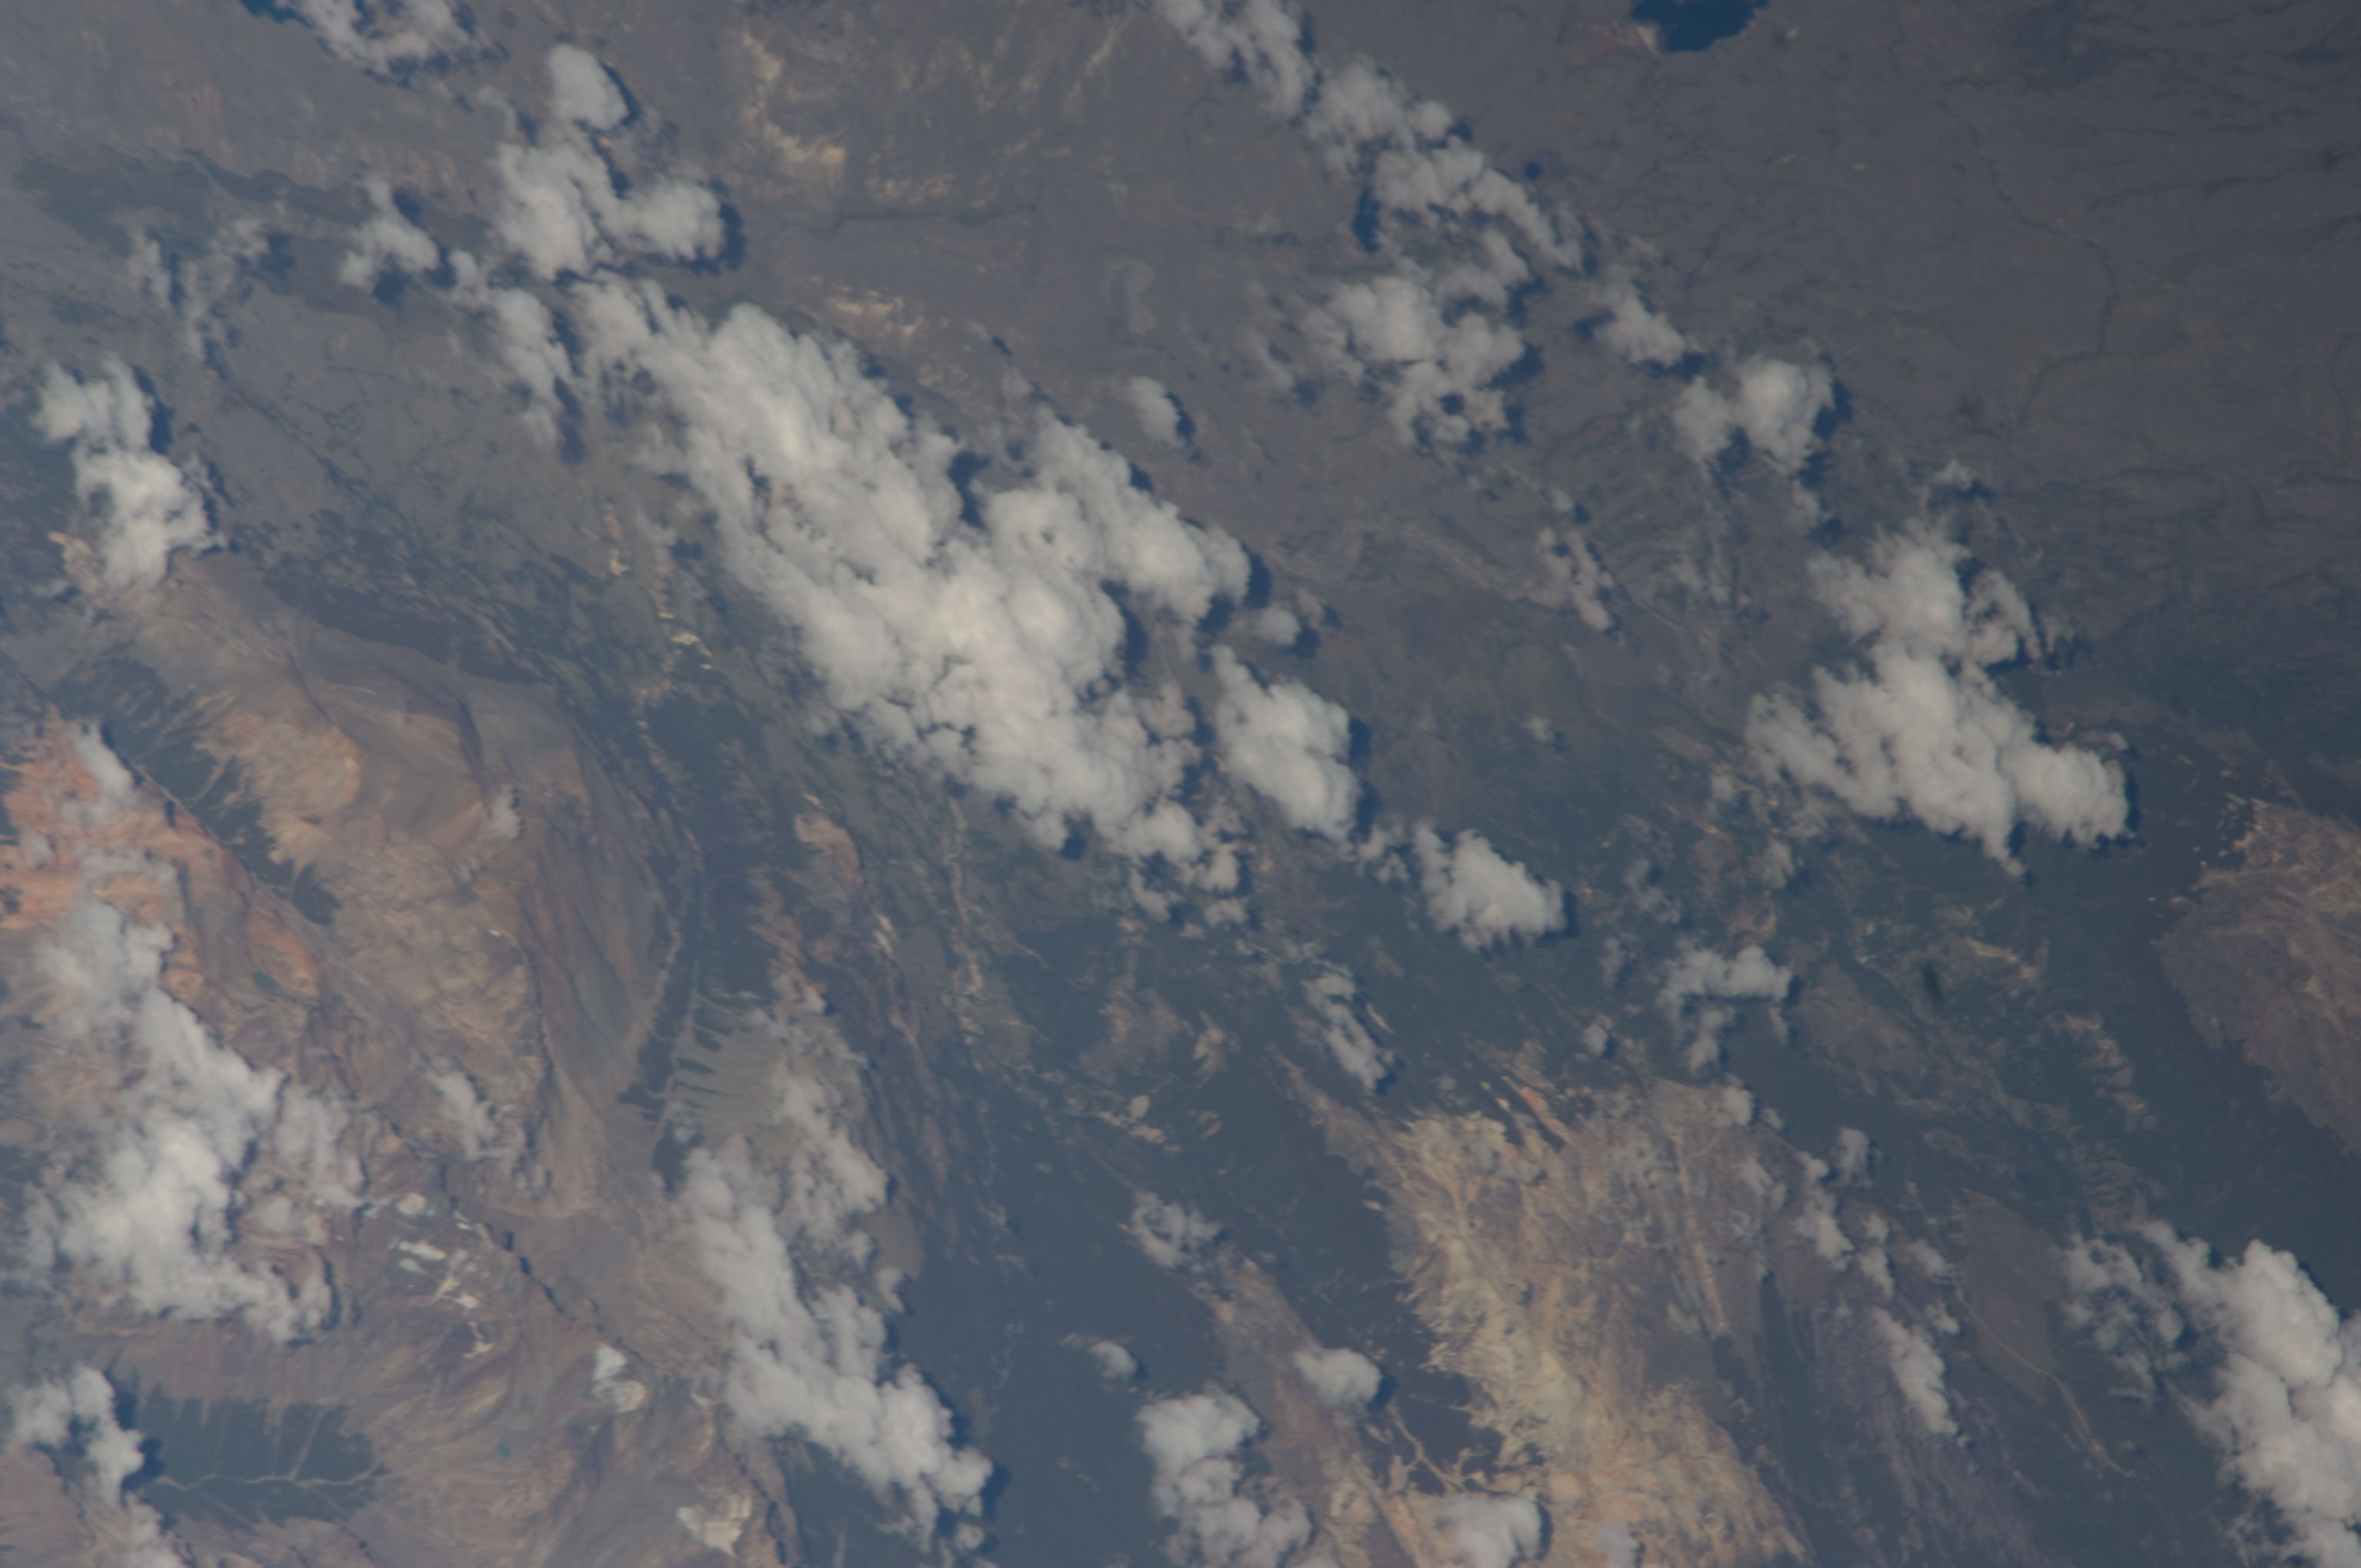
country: CHILE
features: ANDES MTS., CHACABUCO R., FOREST
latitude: -47.0
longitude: -72.3
